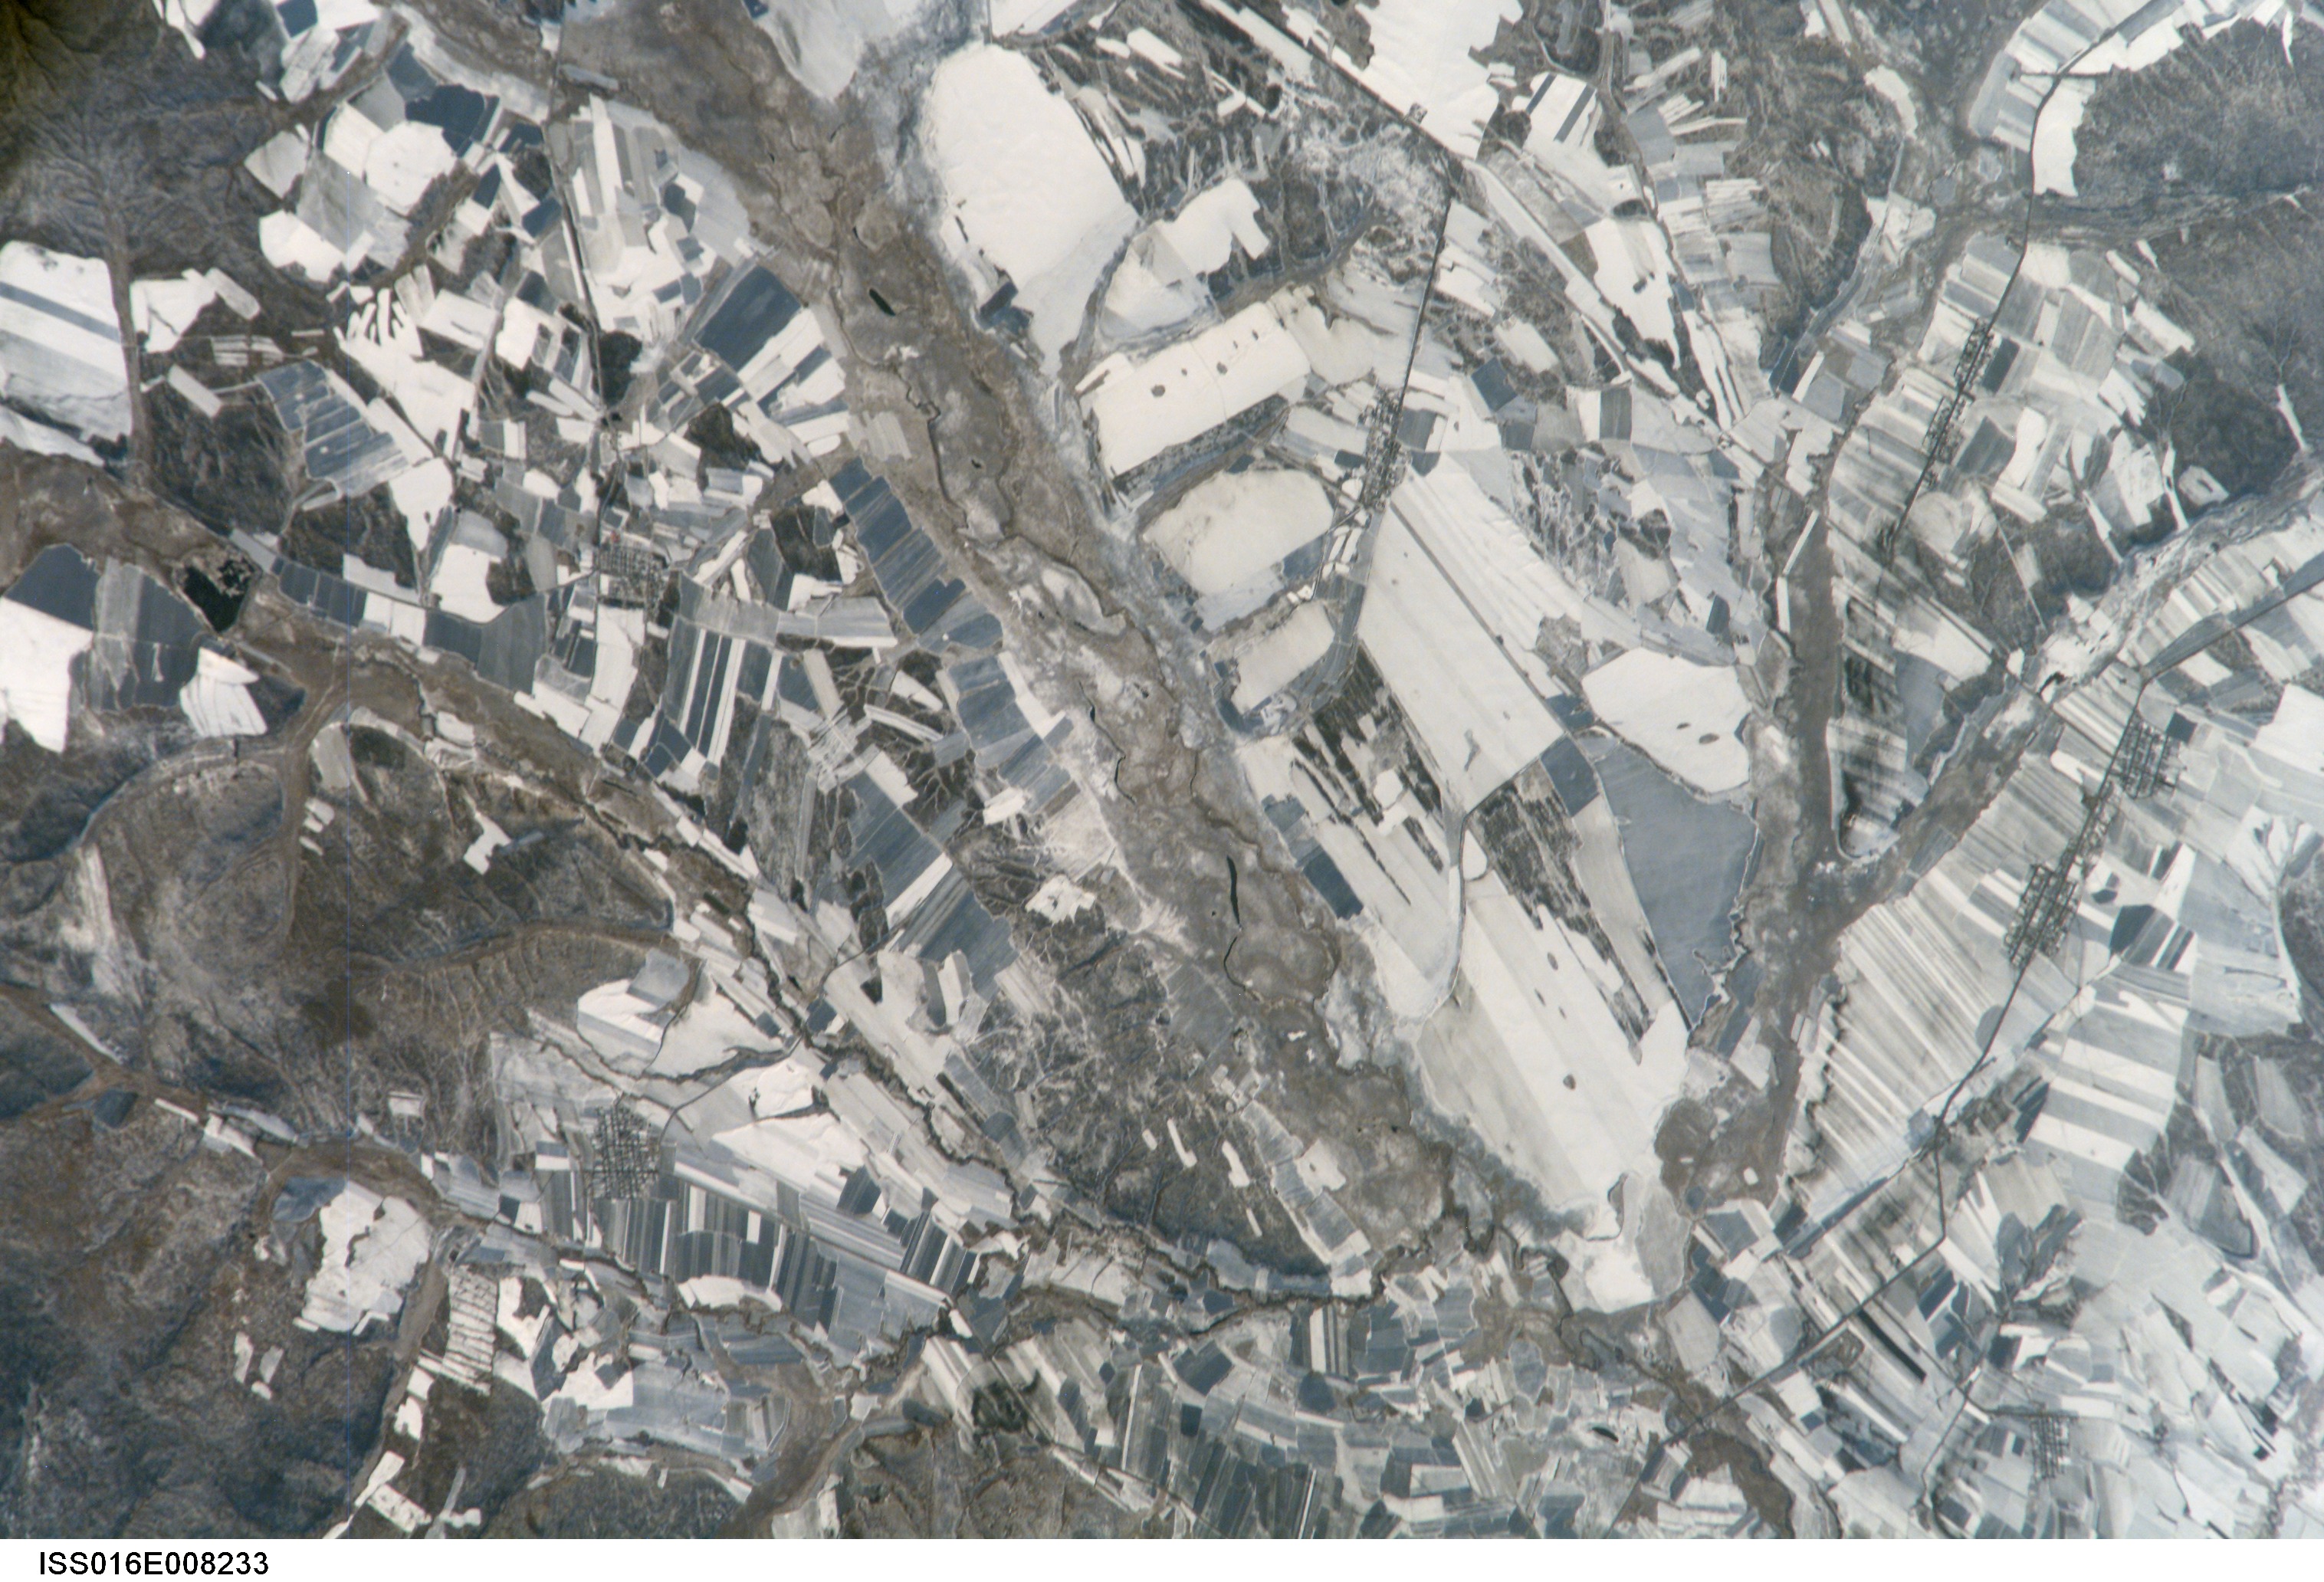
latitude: 48.9
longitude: 127.2
